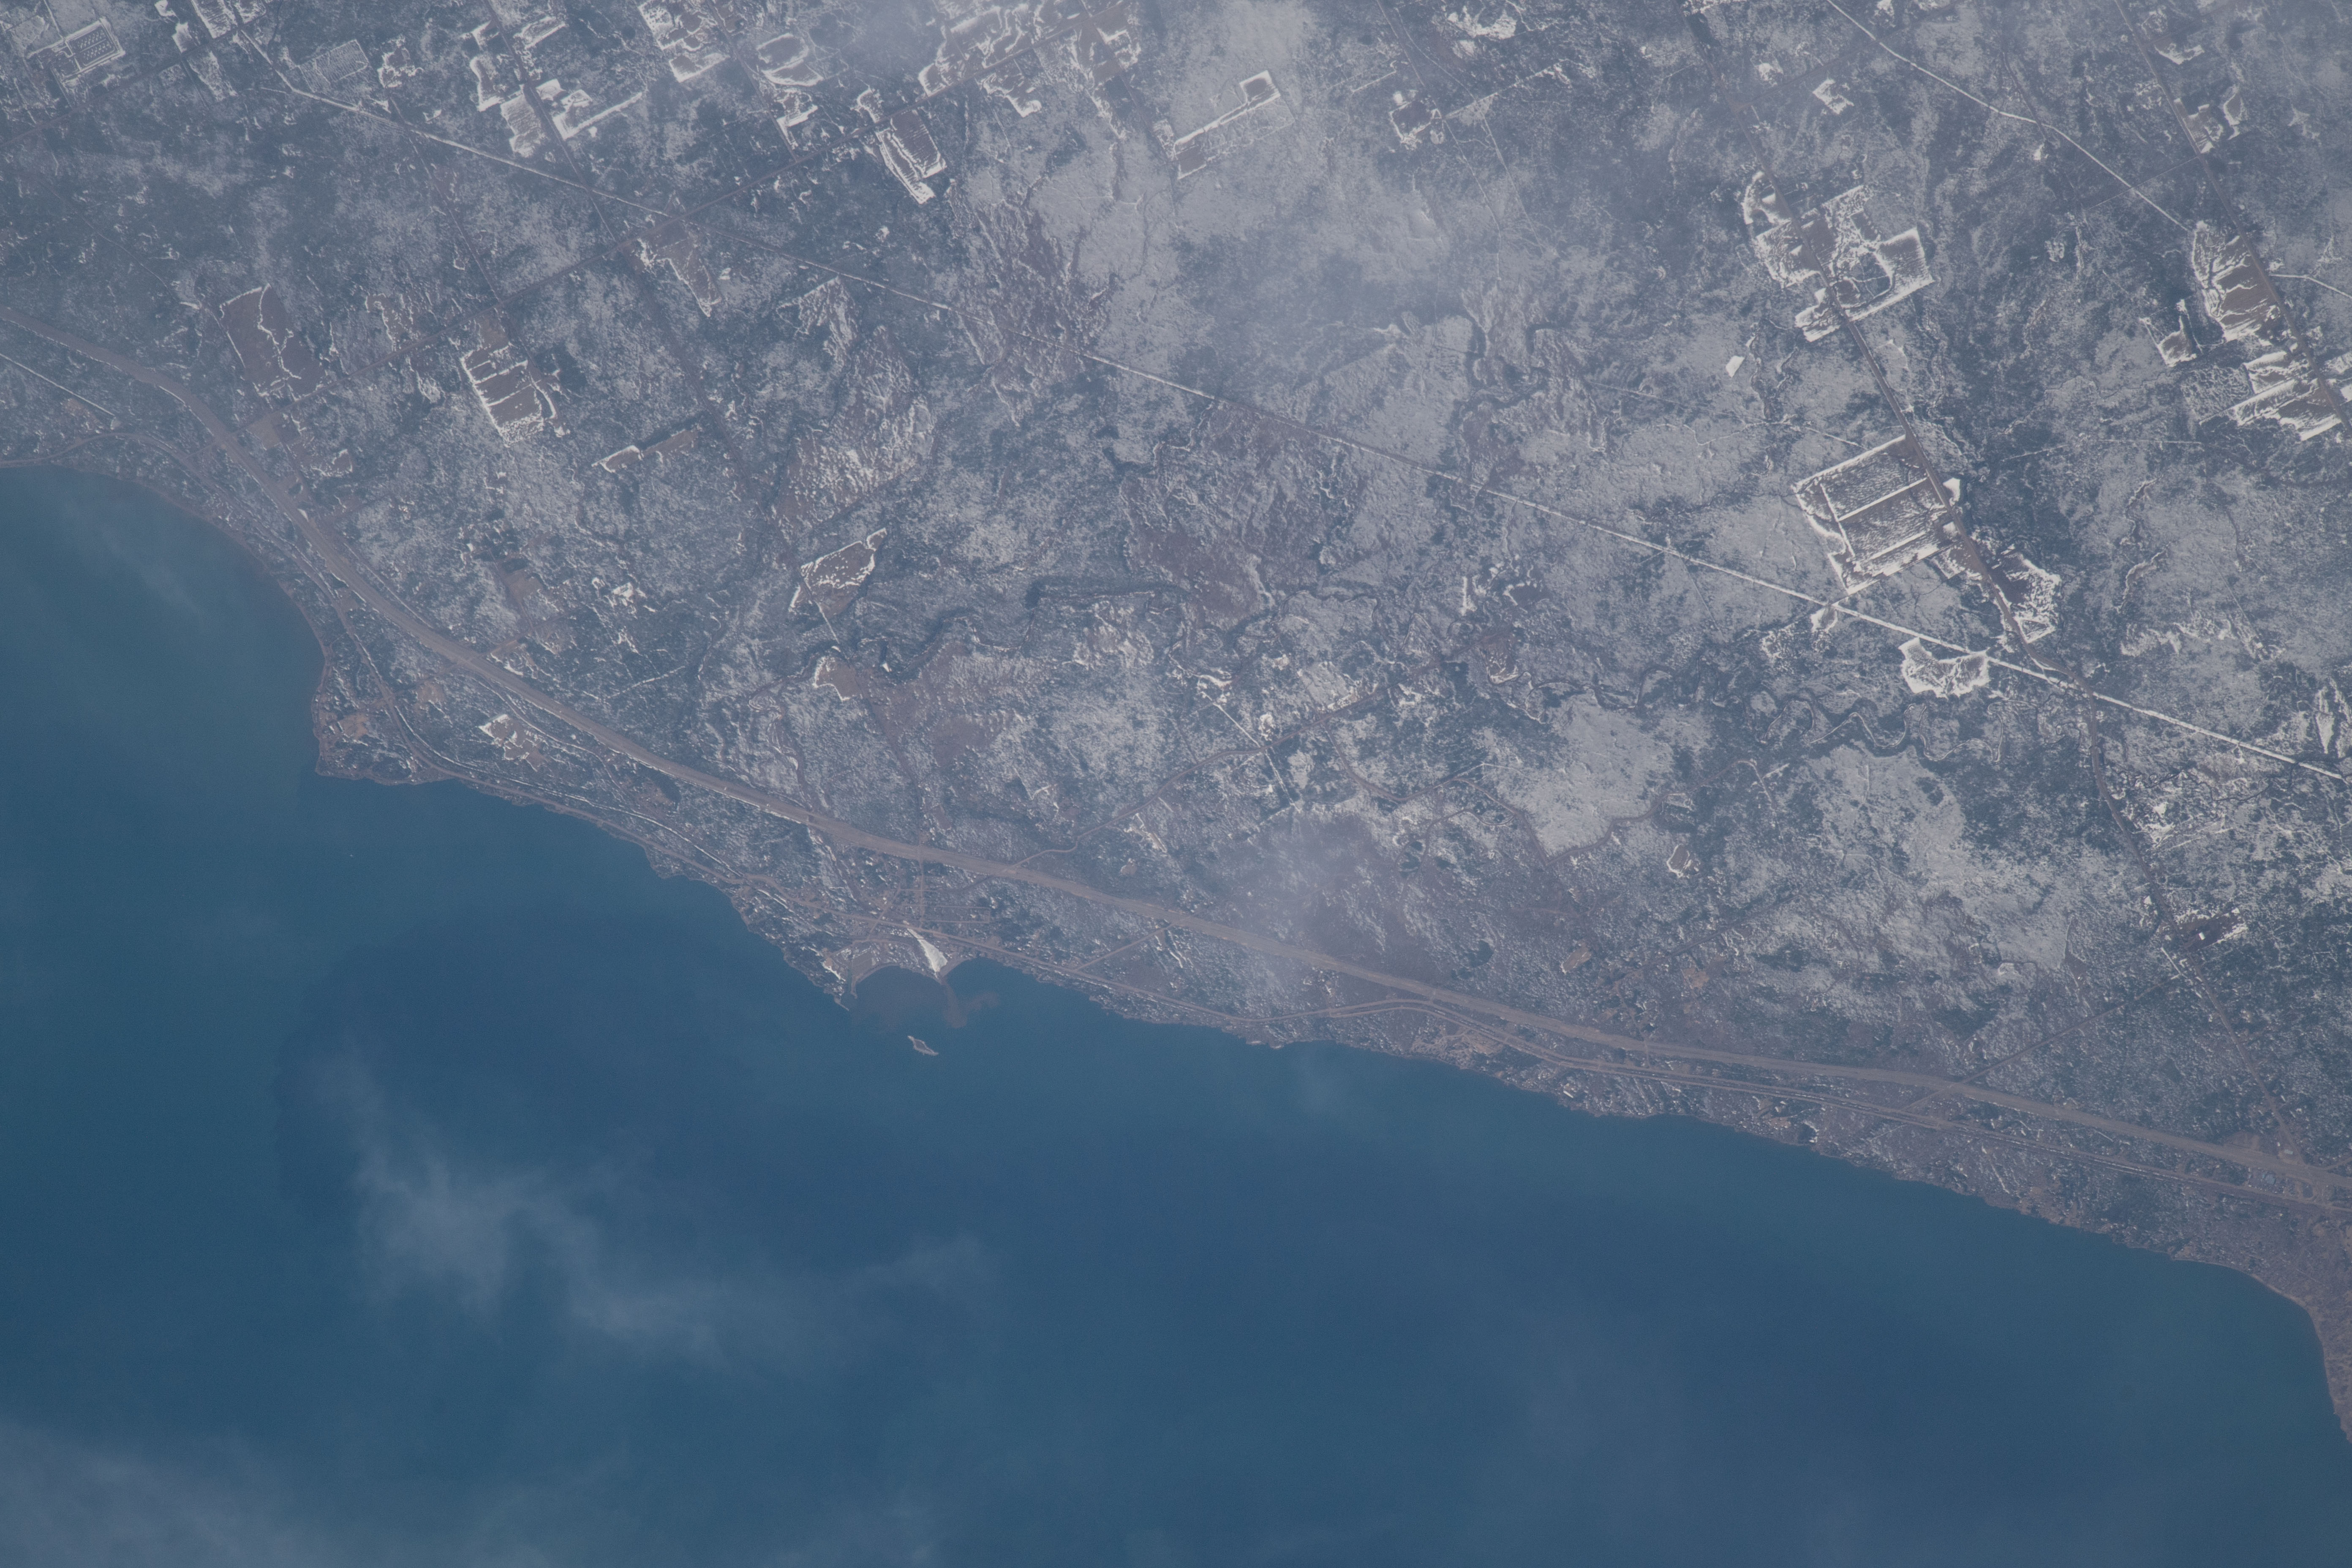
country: USA-MINNESOTA
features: PALMERS, KNIFE RIVER, LARSMONT, TWO HARBORS, LAKE SUPERIOR
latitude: 47.0
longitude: -91.8
